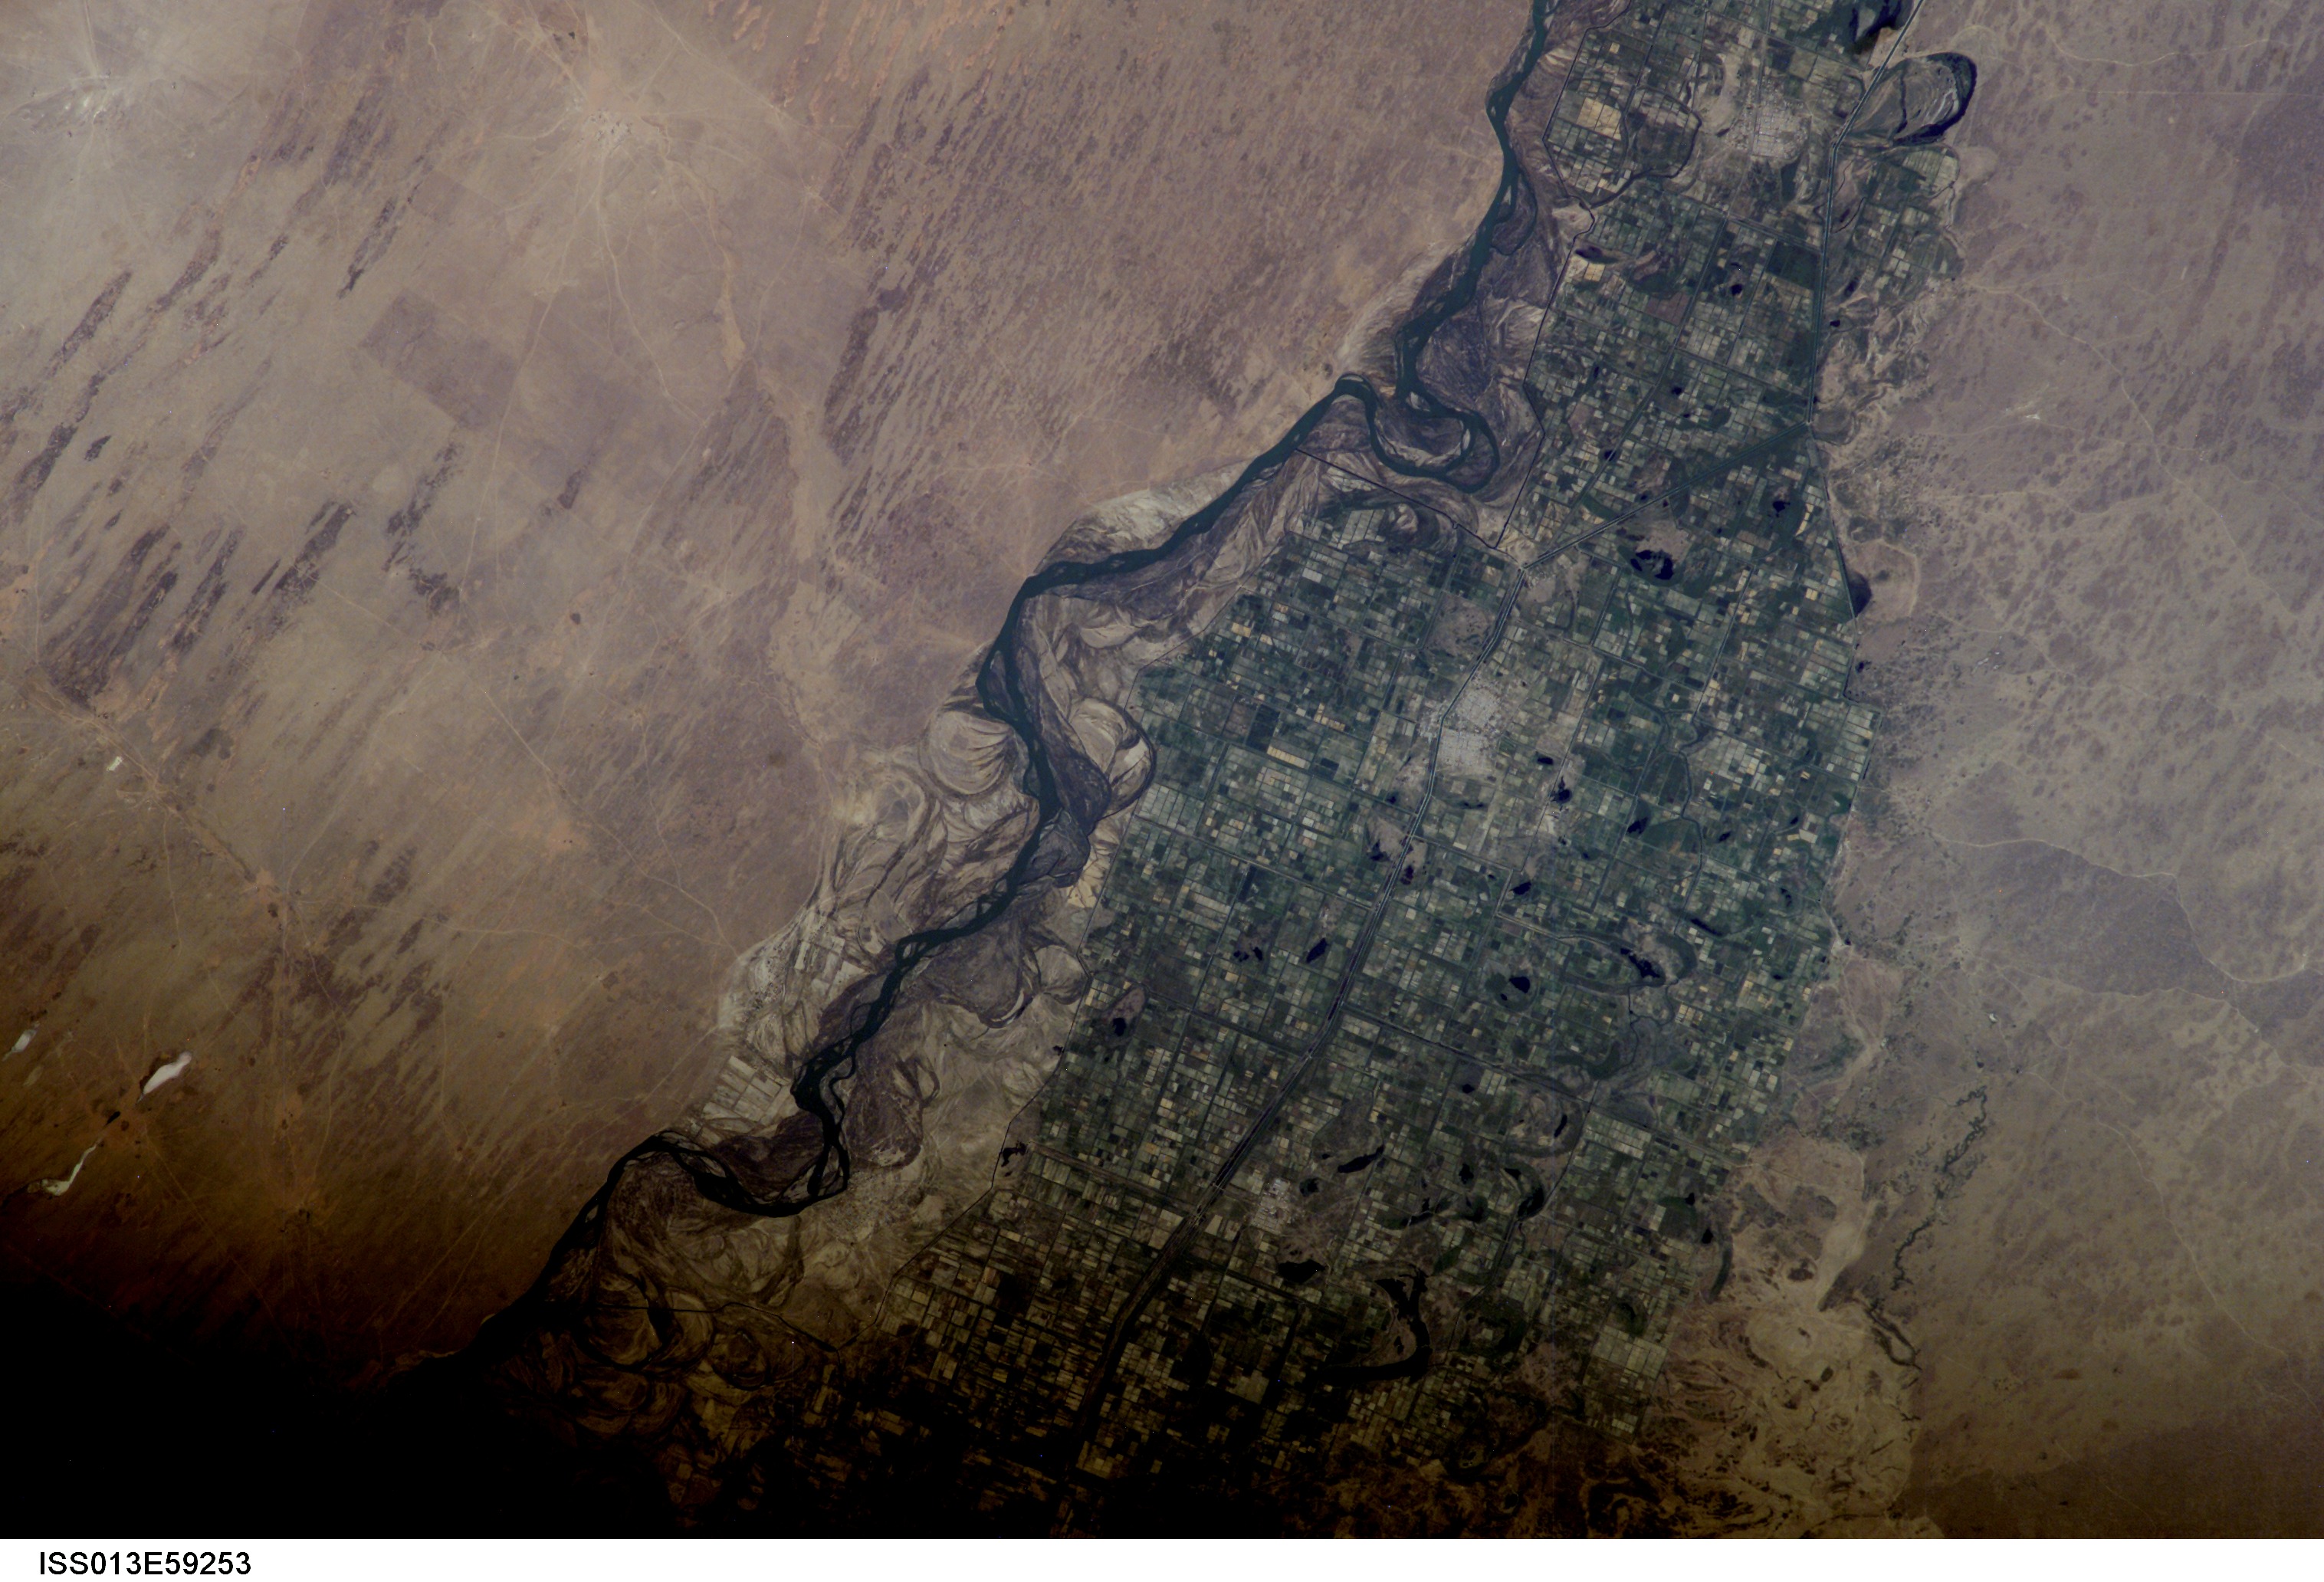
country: KAZAKHSTAN
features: SYRDAR'YA R., AGR., DUNES
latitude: 42.0
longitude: 68.0
